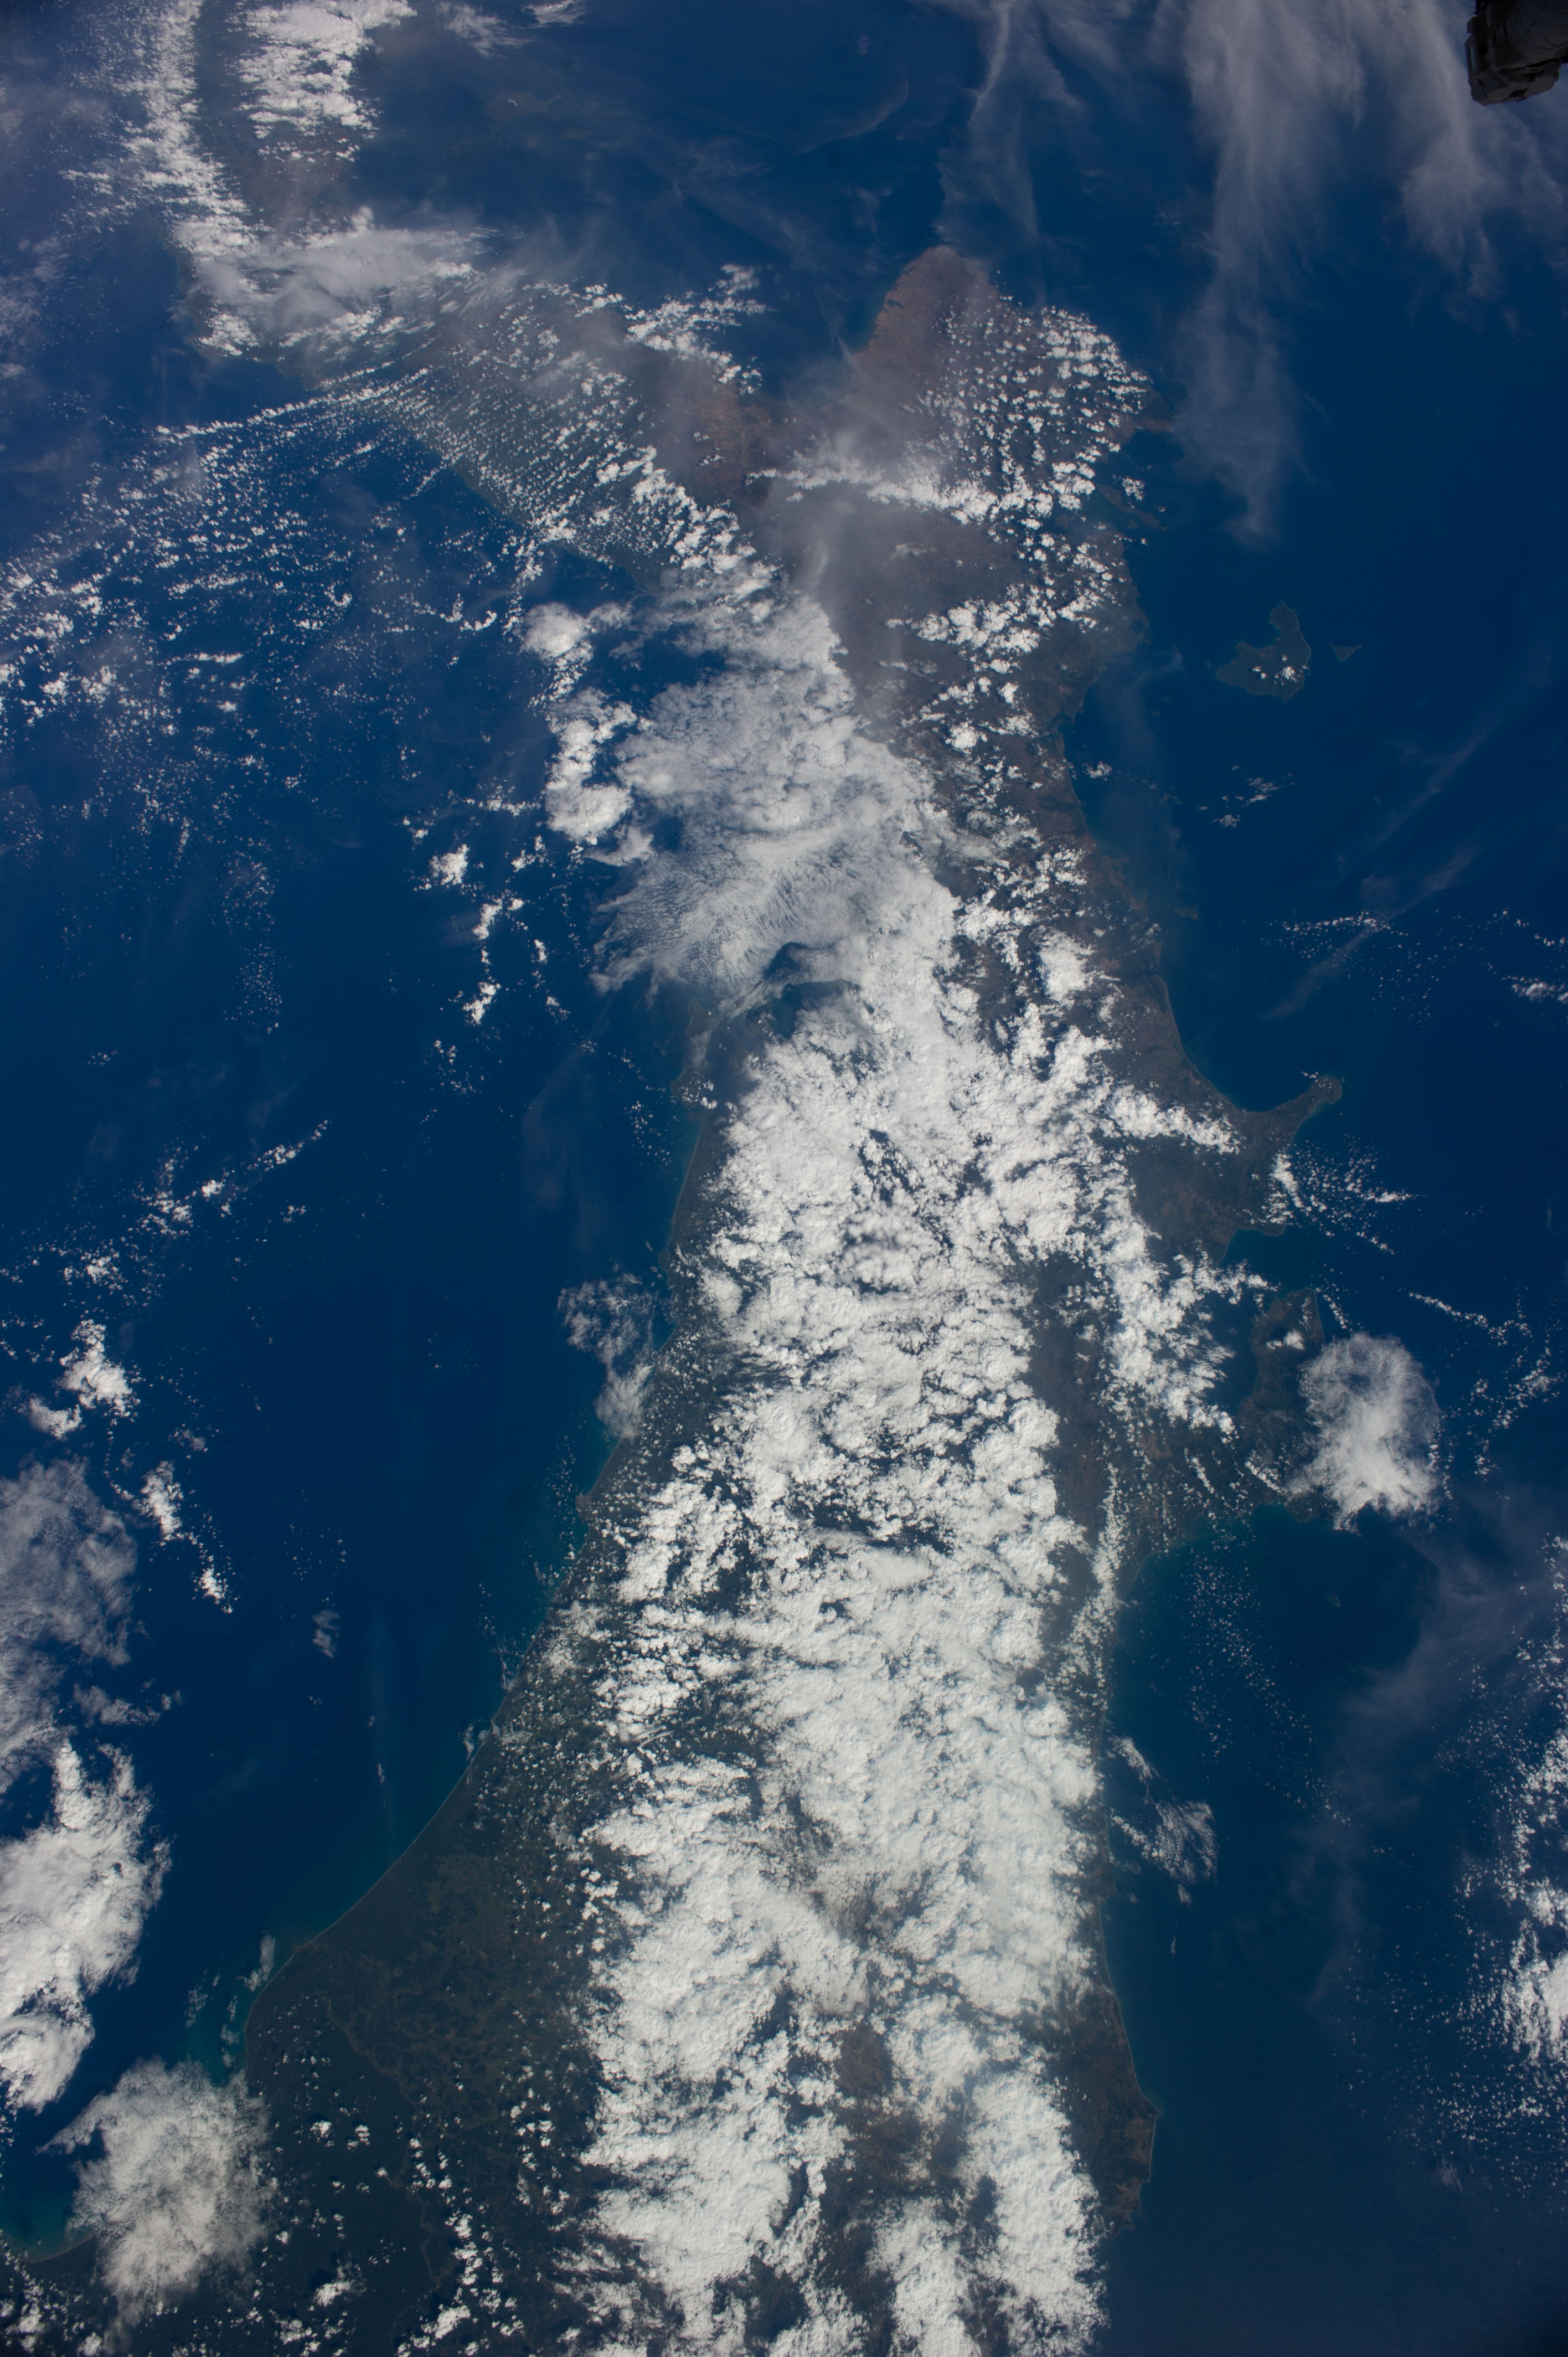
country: PANAMA
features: PANAMA CITY, PACIFIC OCEAN, ATLANTIC OCEAN
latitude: 9.3
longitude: -82.5
